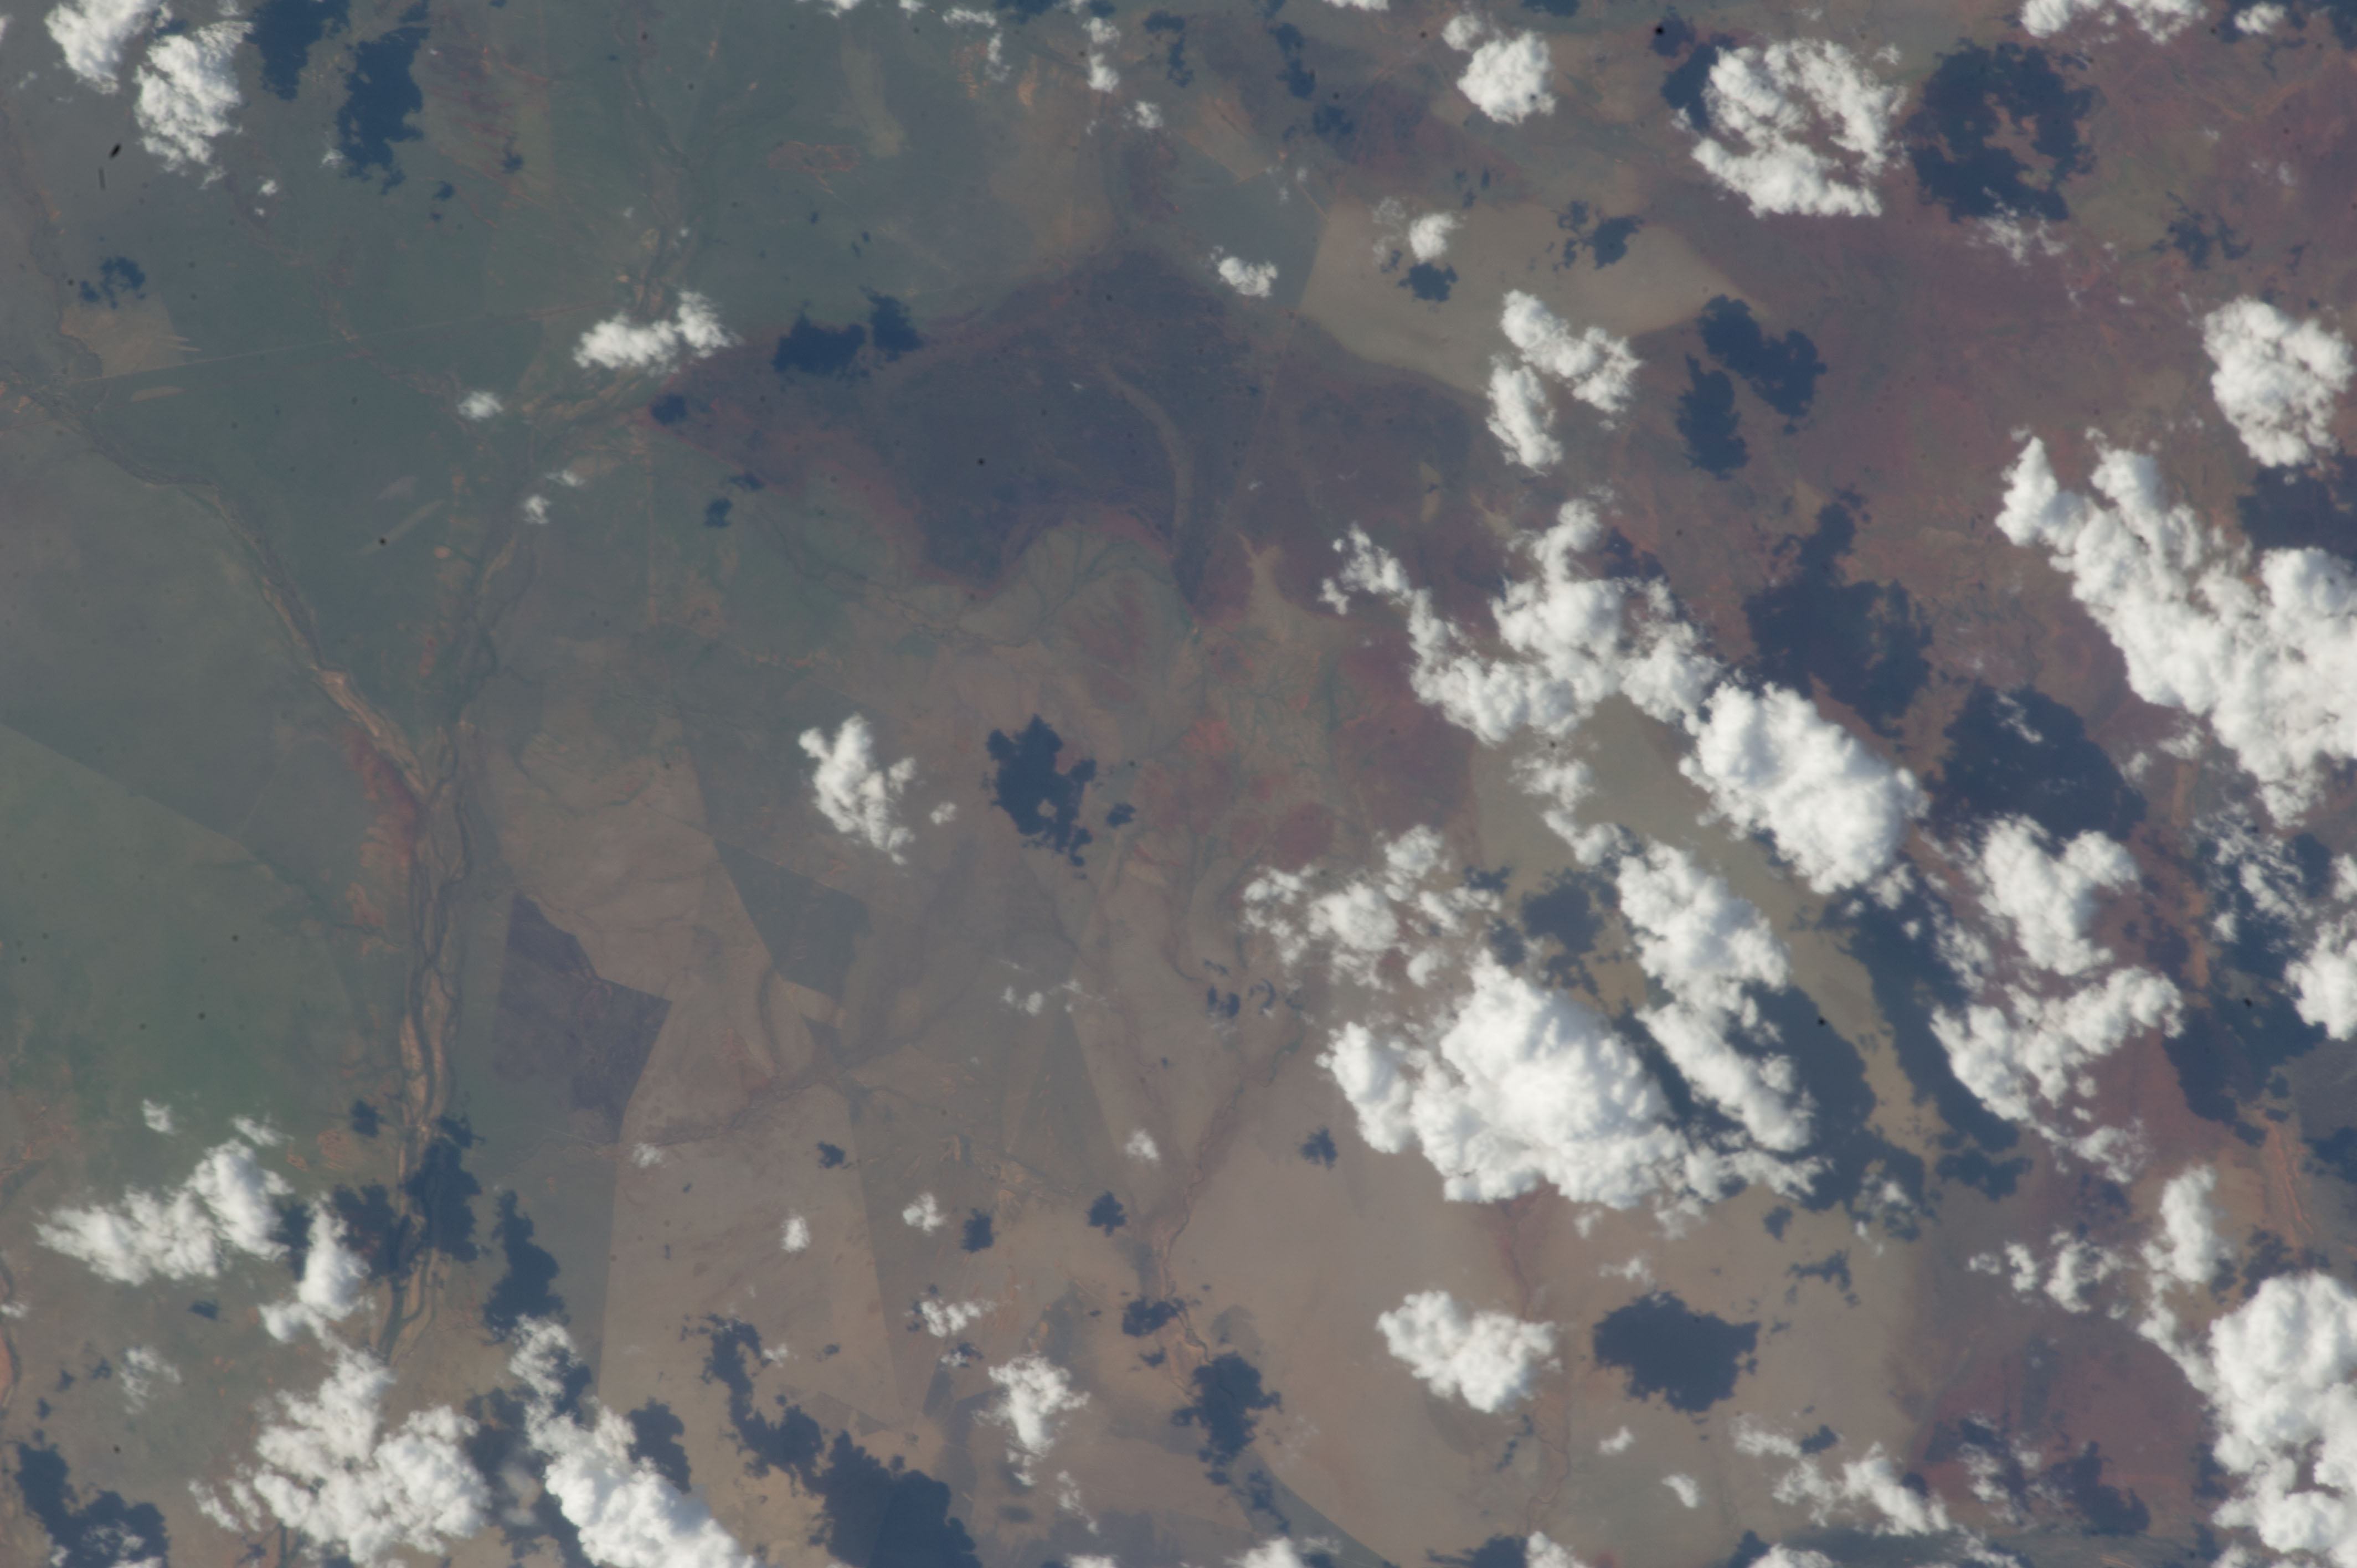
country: AUSTRALIA-WA
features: ANTRIM PLATEAU, STURT CREEK DRAINAGE, BURN SCARS
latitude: -18.5
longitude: 128.5
